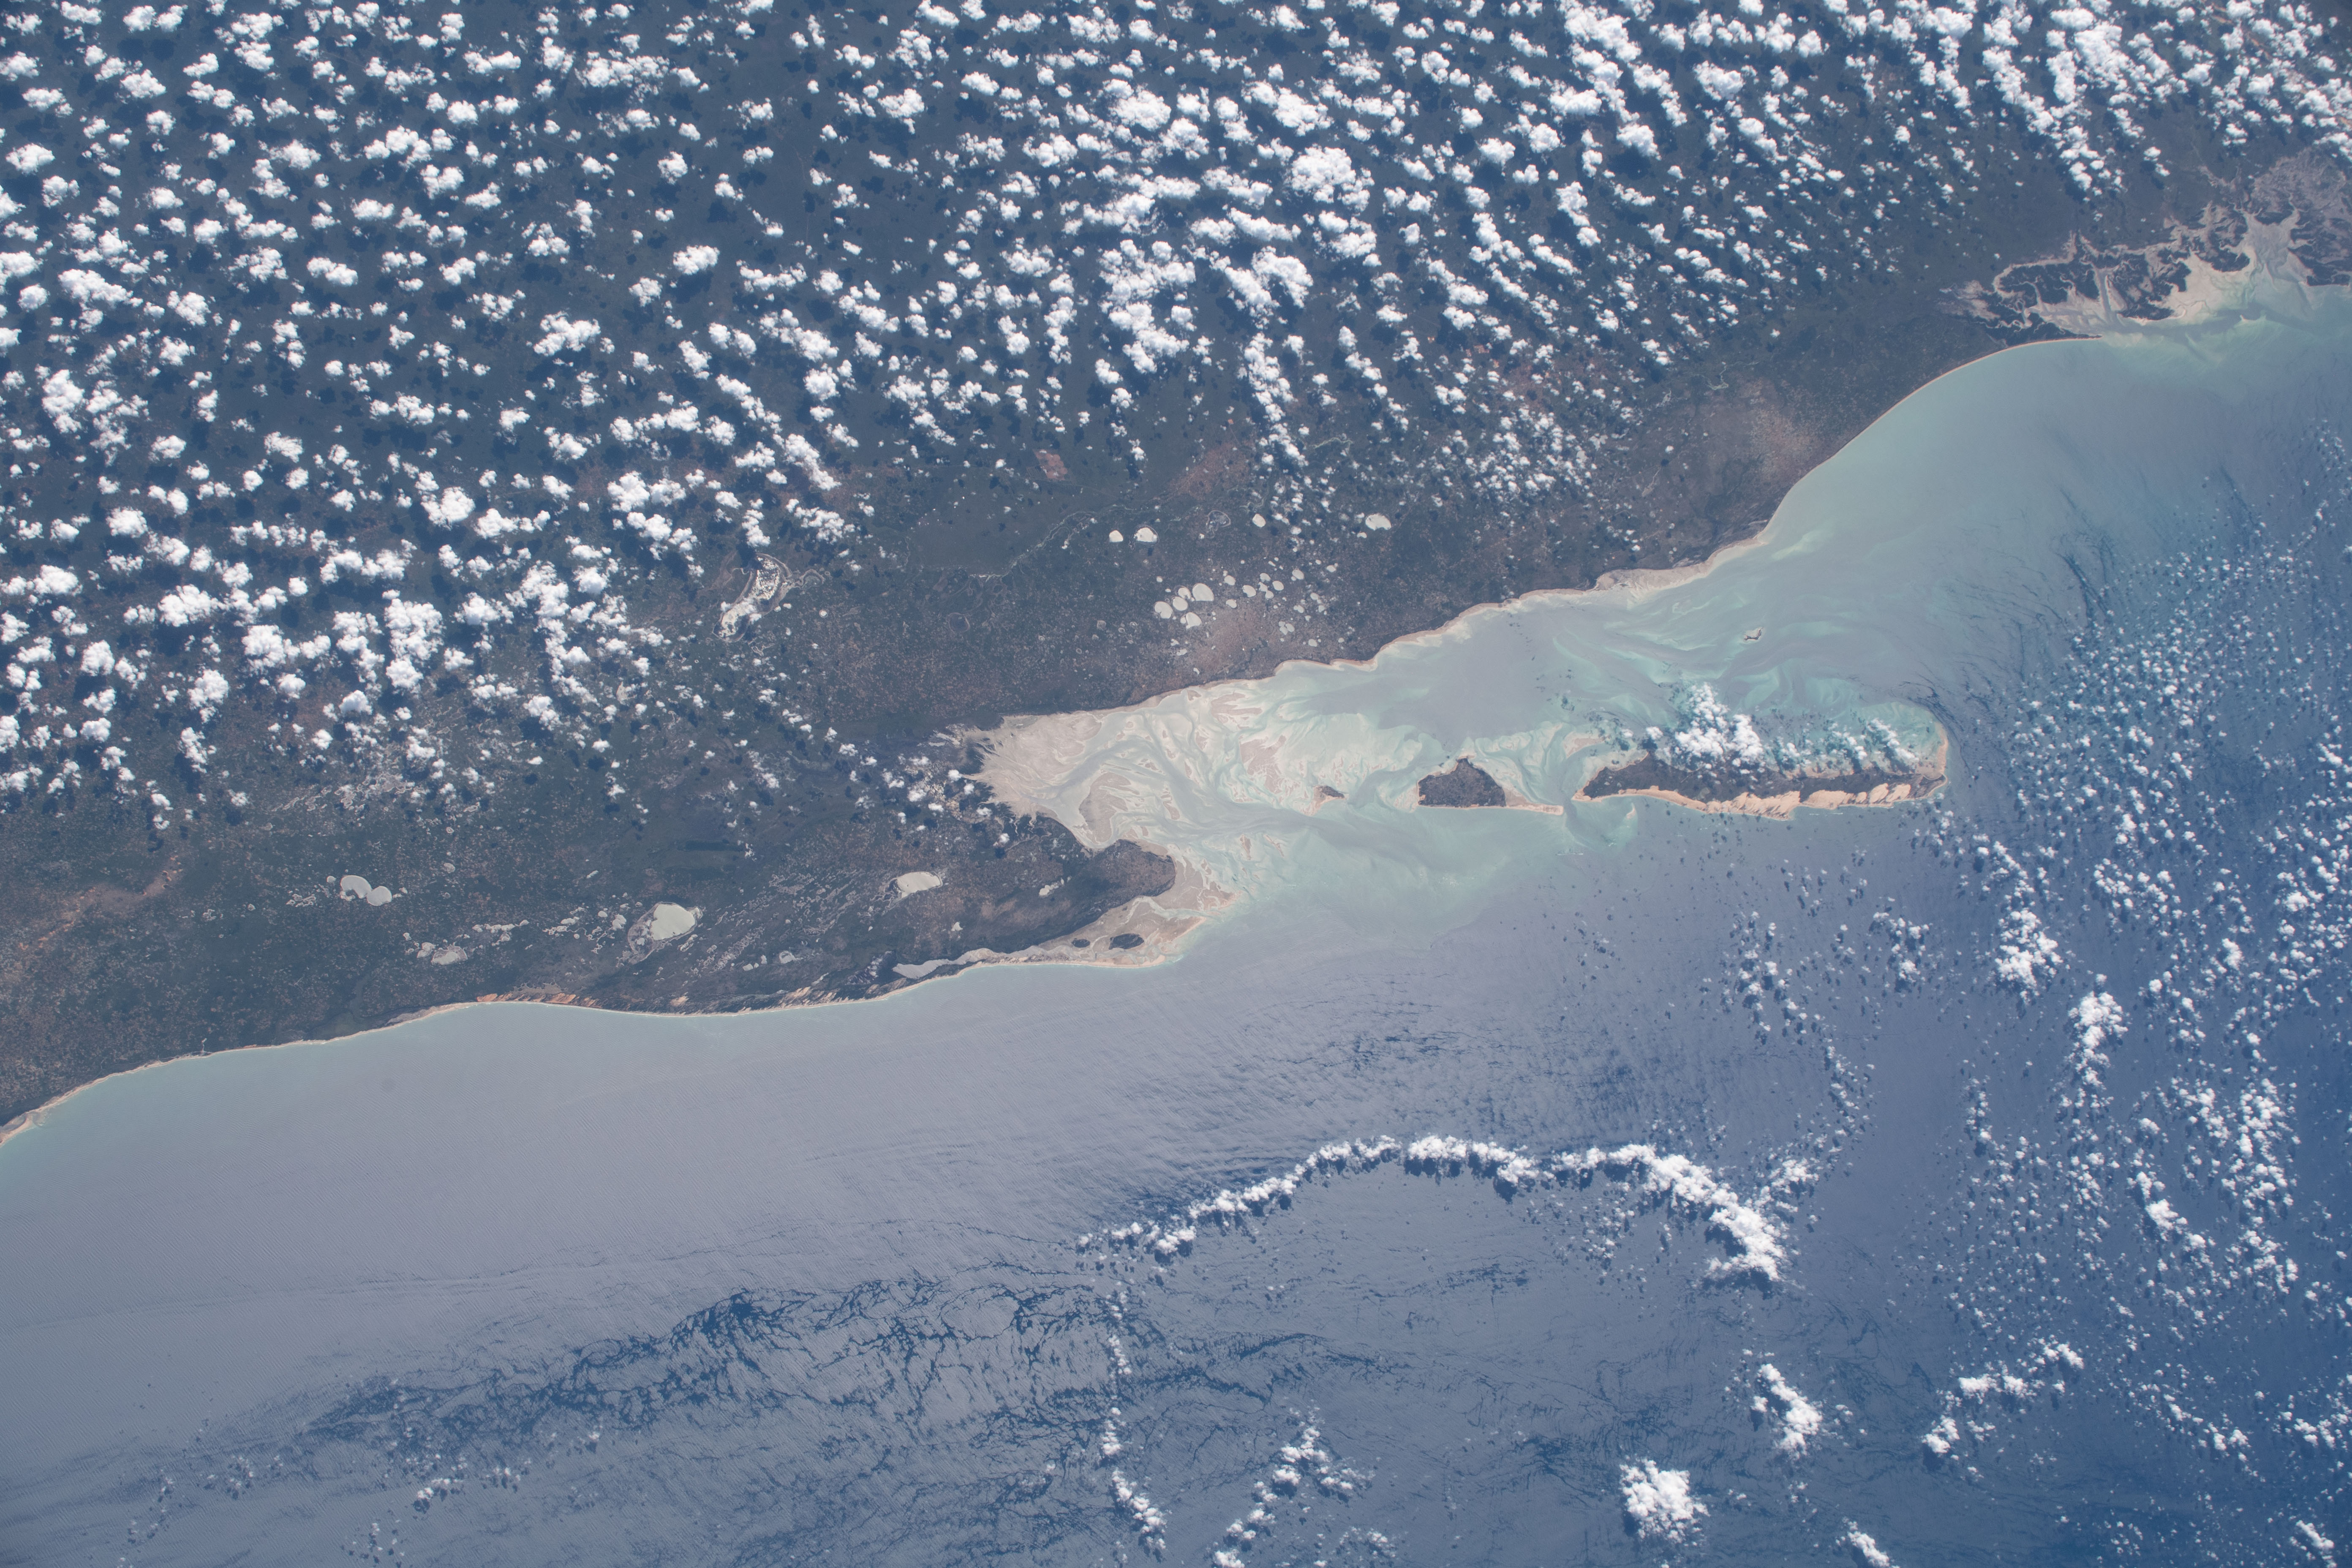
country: MOZAMBIQUE
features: VILANKULOS, MARIANO, BAZARUTO, FLOODING
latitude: -22.0
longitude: 35.4
